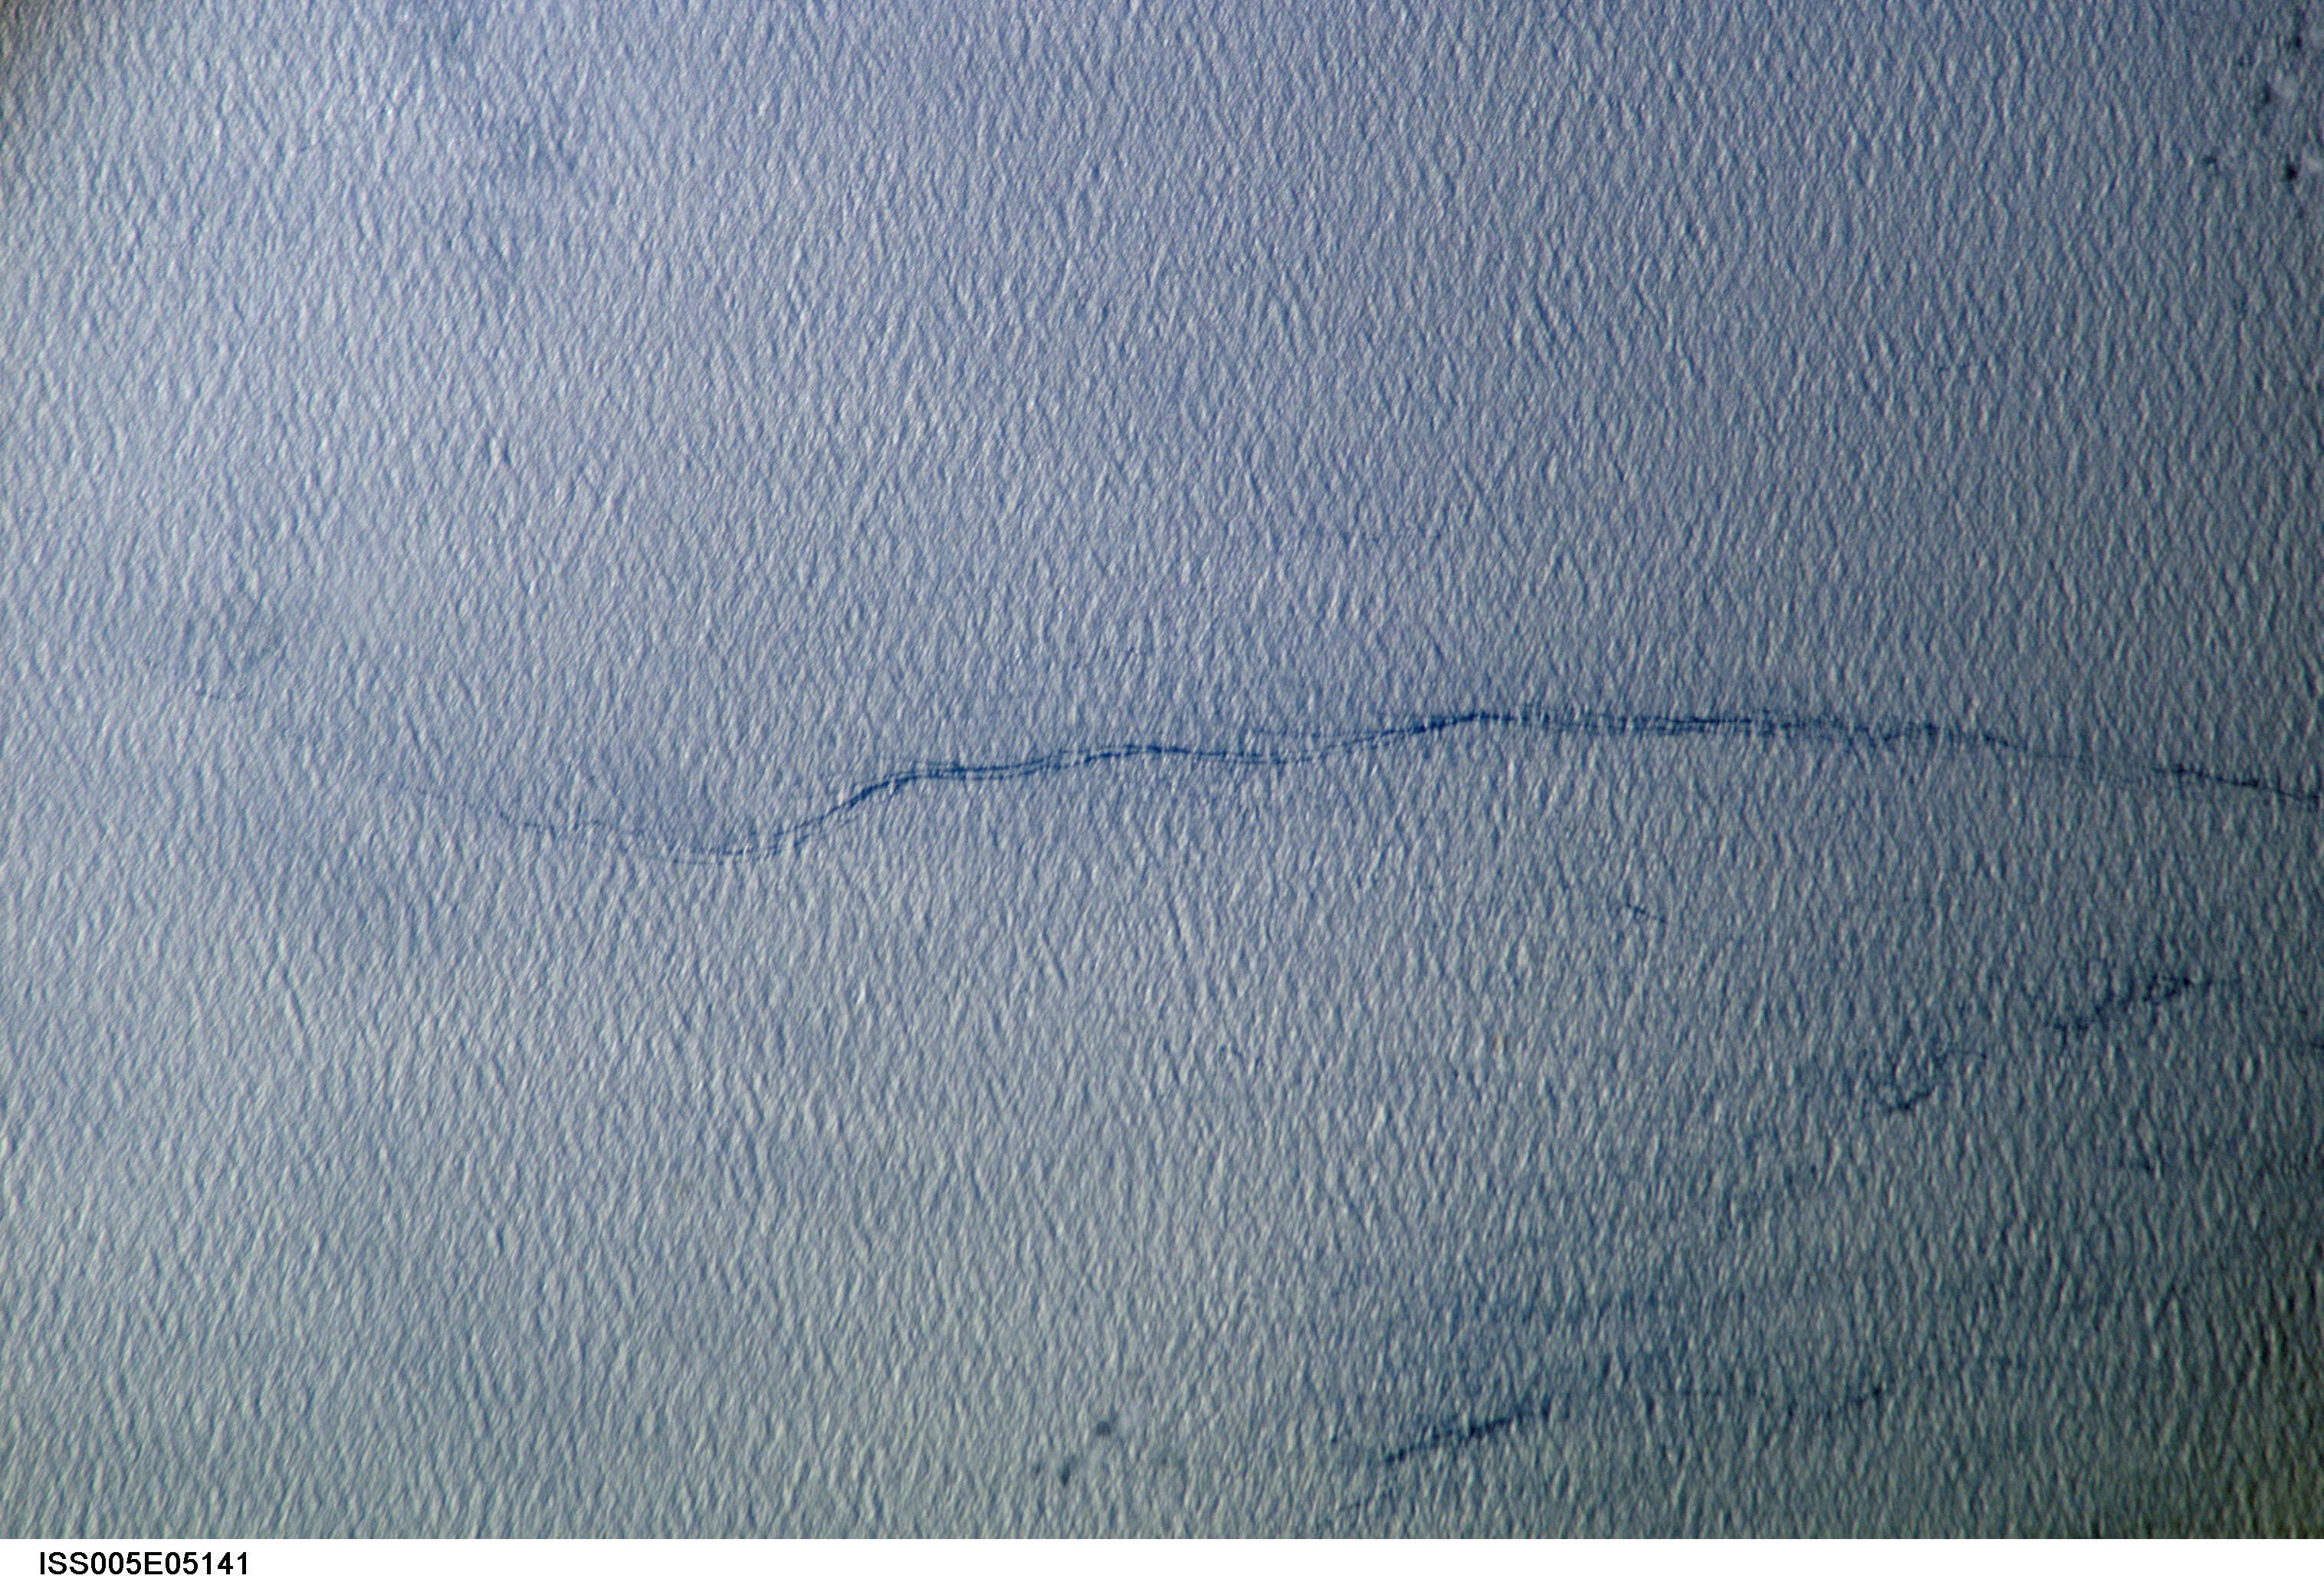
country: ATLANTIC OCEAN
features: OCEAN FEATURES, SUNGLINT
